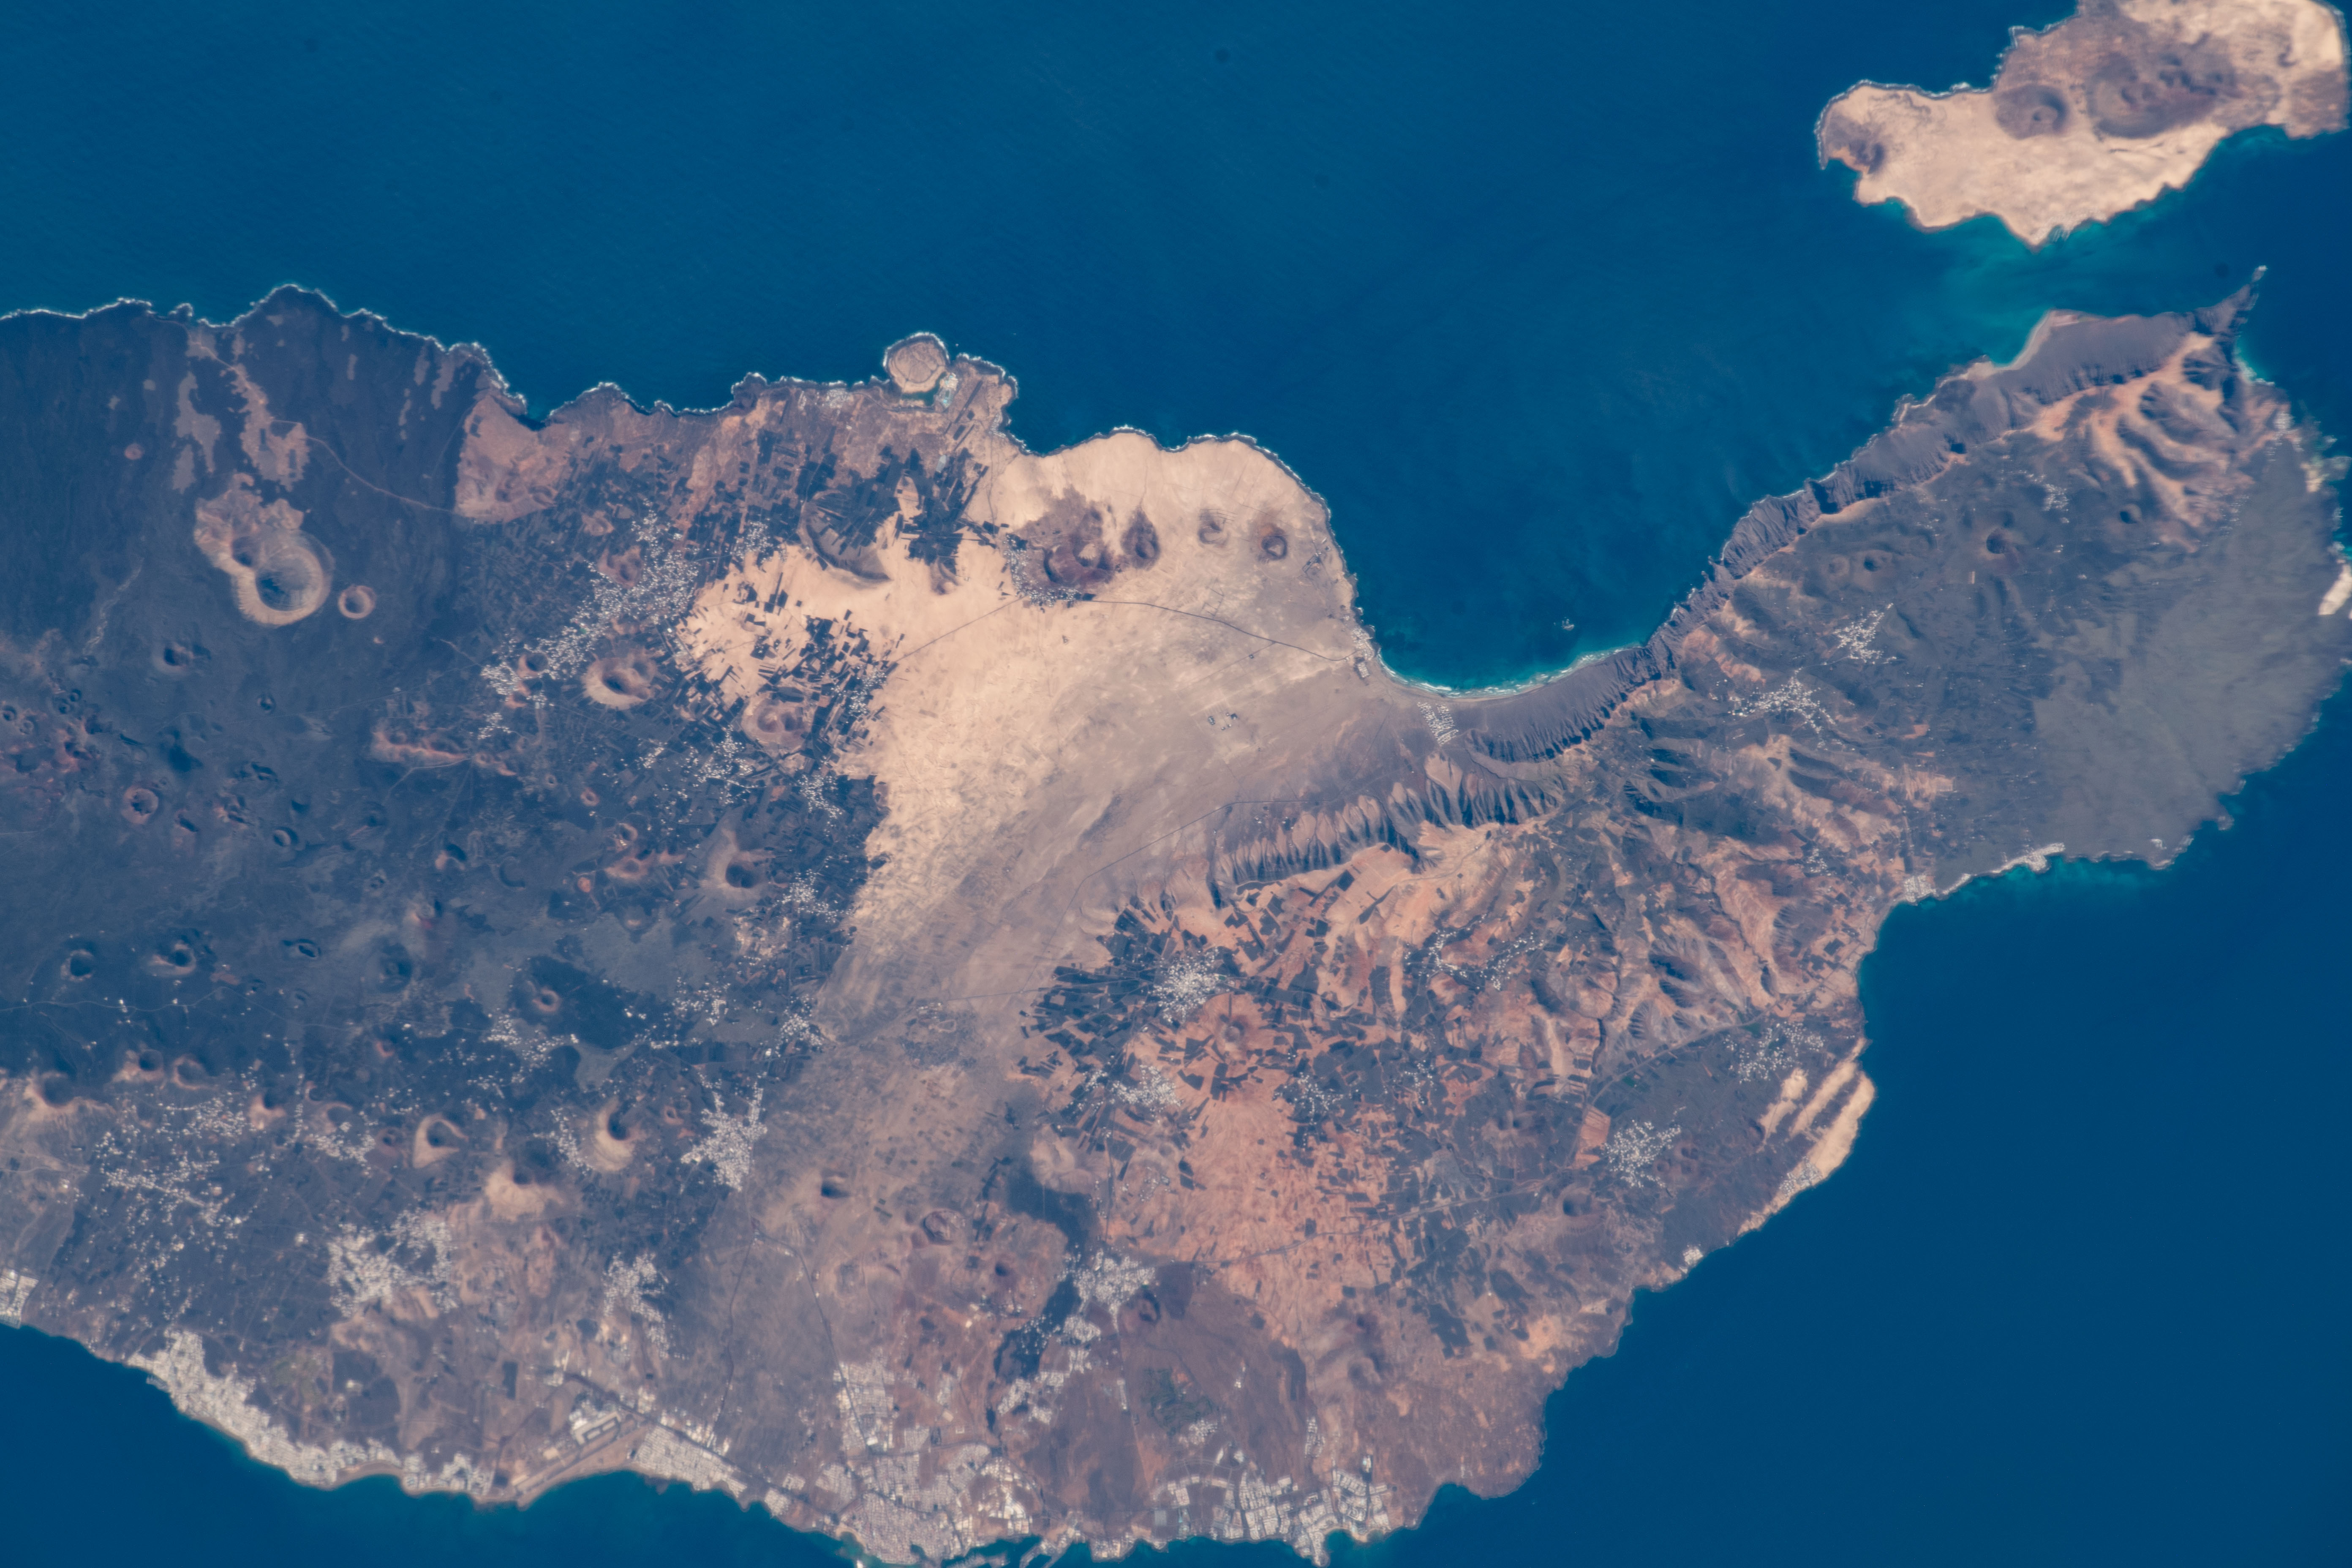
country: CANARY ISLANDS
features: LANZAROTE
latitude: 29.1
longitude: -13.6
